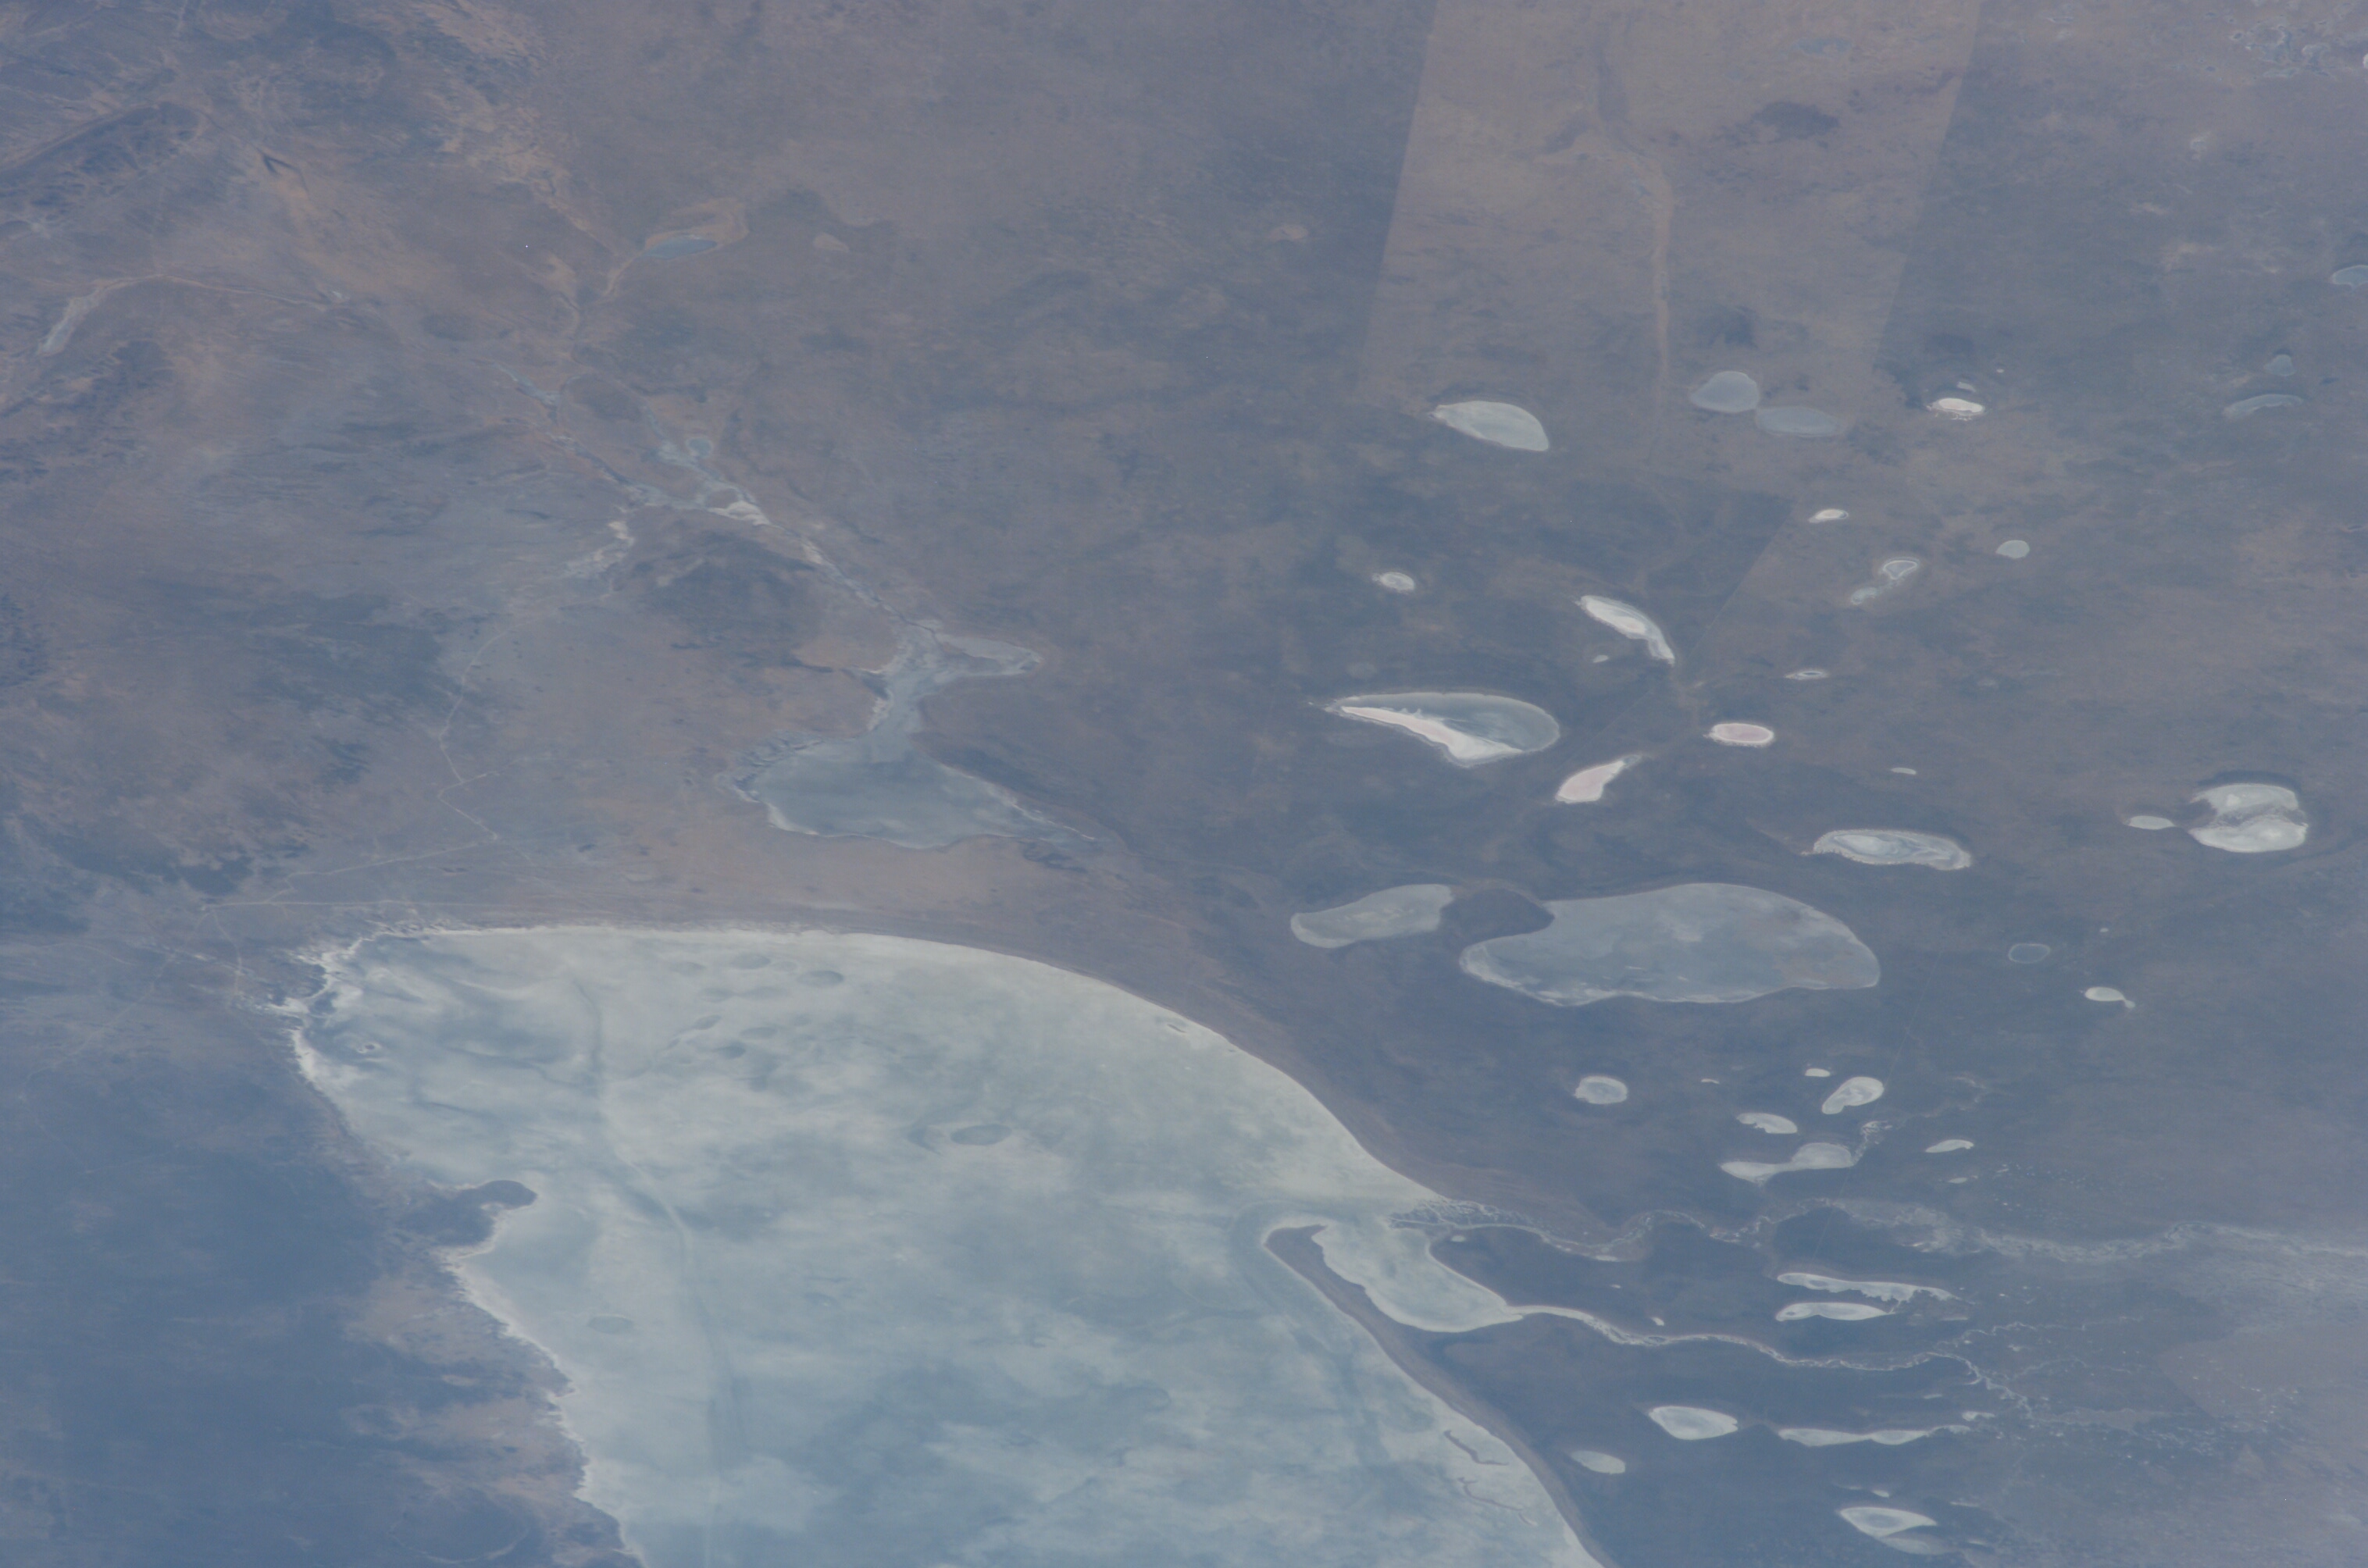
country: NAMIBIA
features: ETOSHA PAN, WEST END
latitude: -19.0
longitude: 16.0
